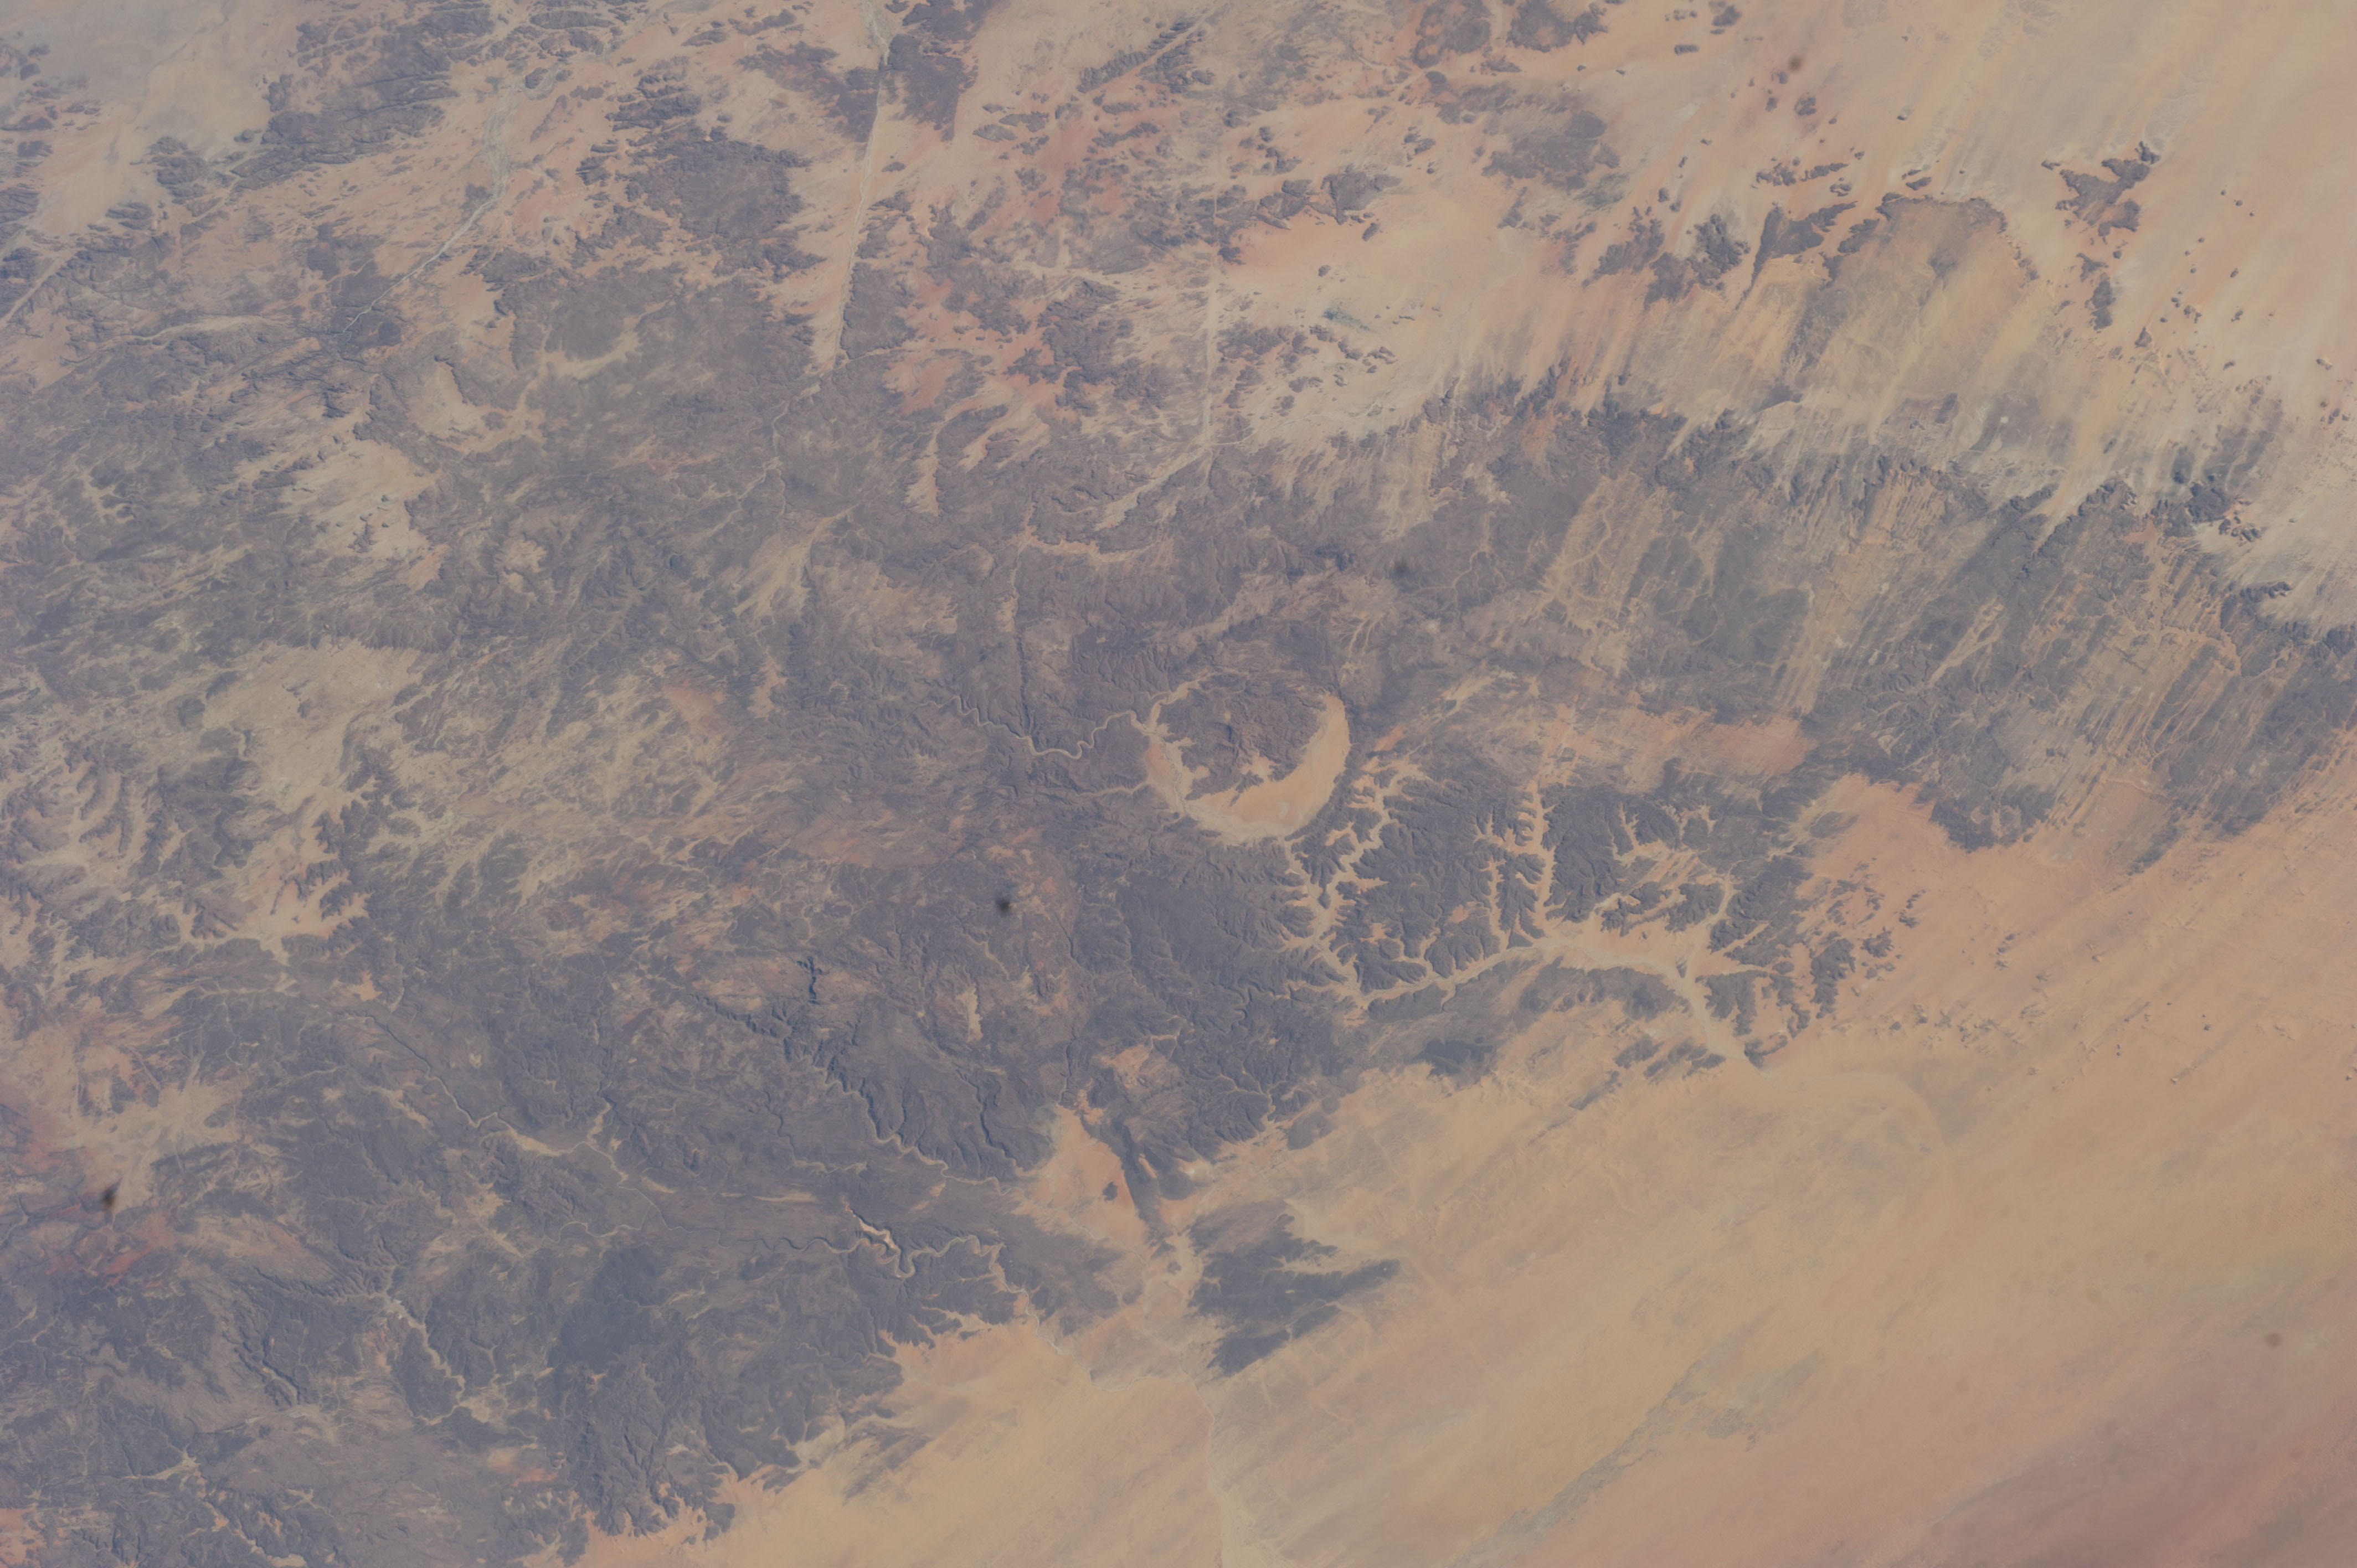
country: CHAD
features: FADA, DRY RIVER, DESERT, ENNEDI PLATEAU
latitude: 17.4
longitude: 21.8
